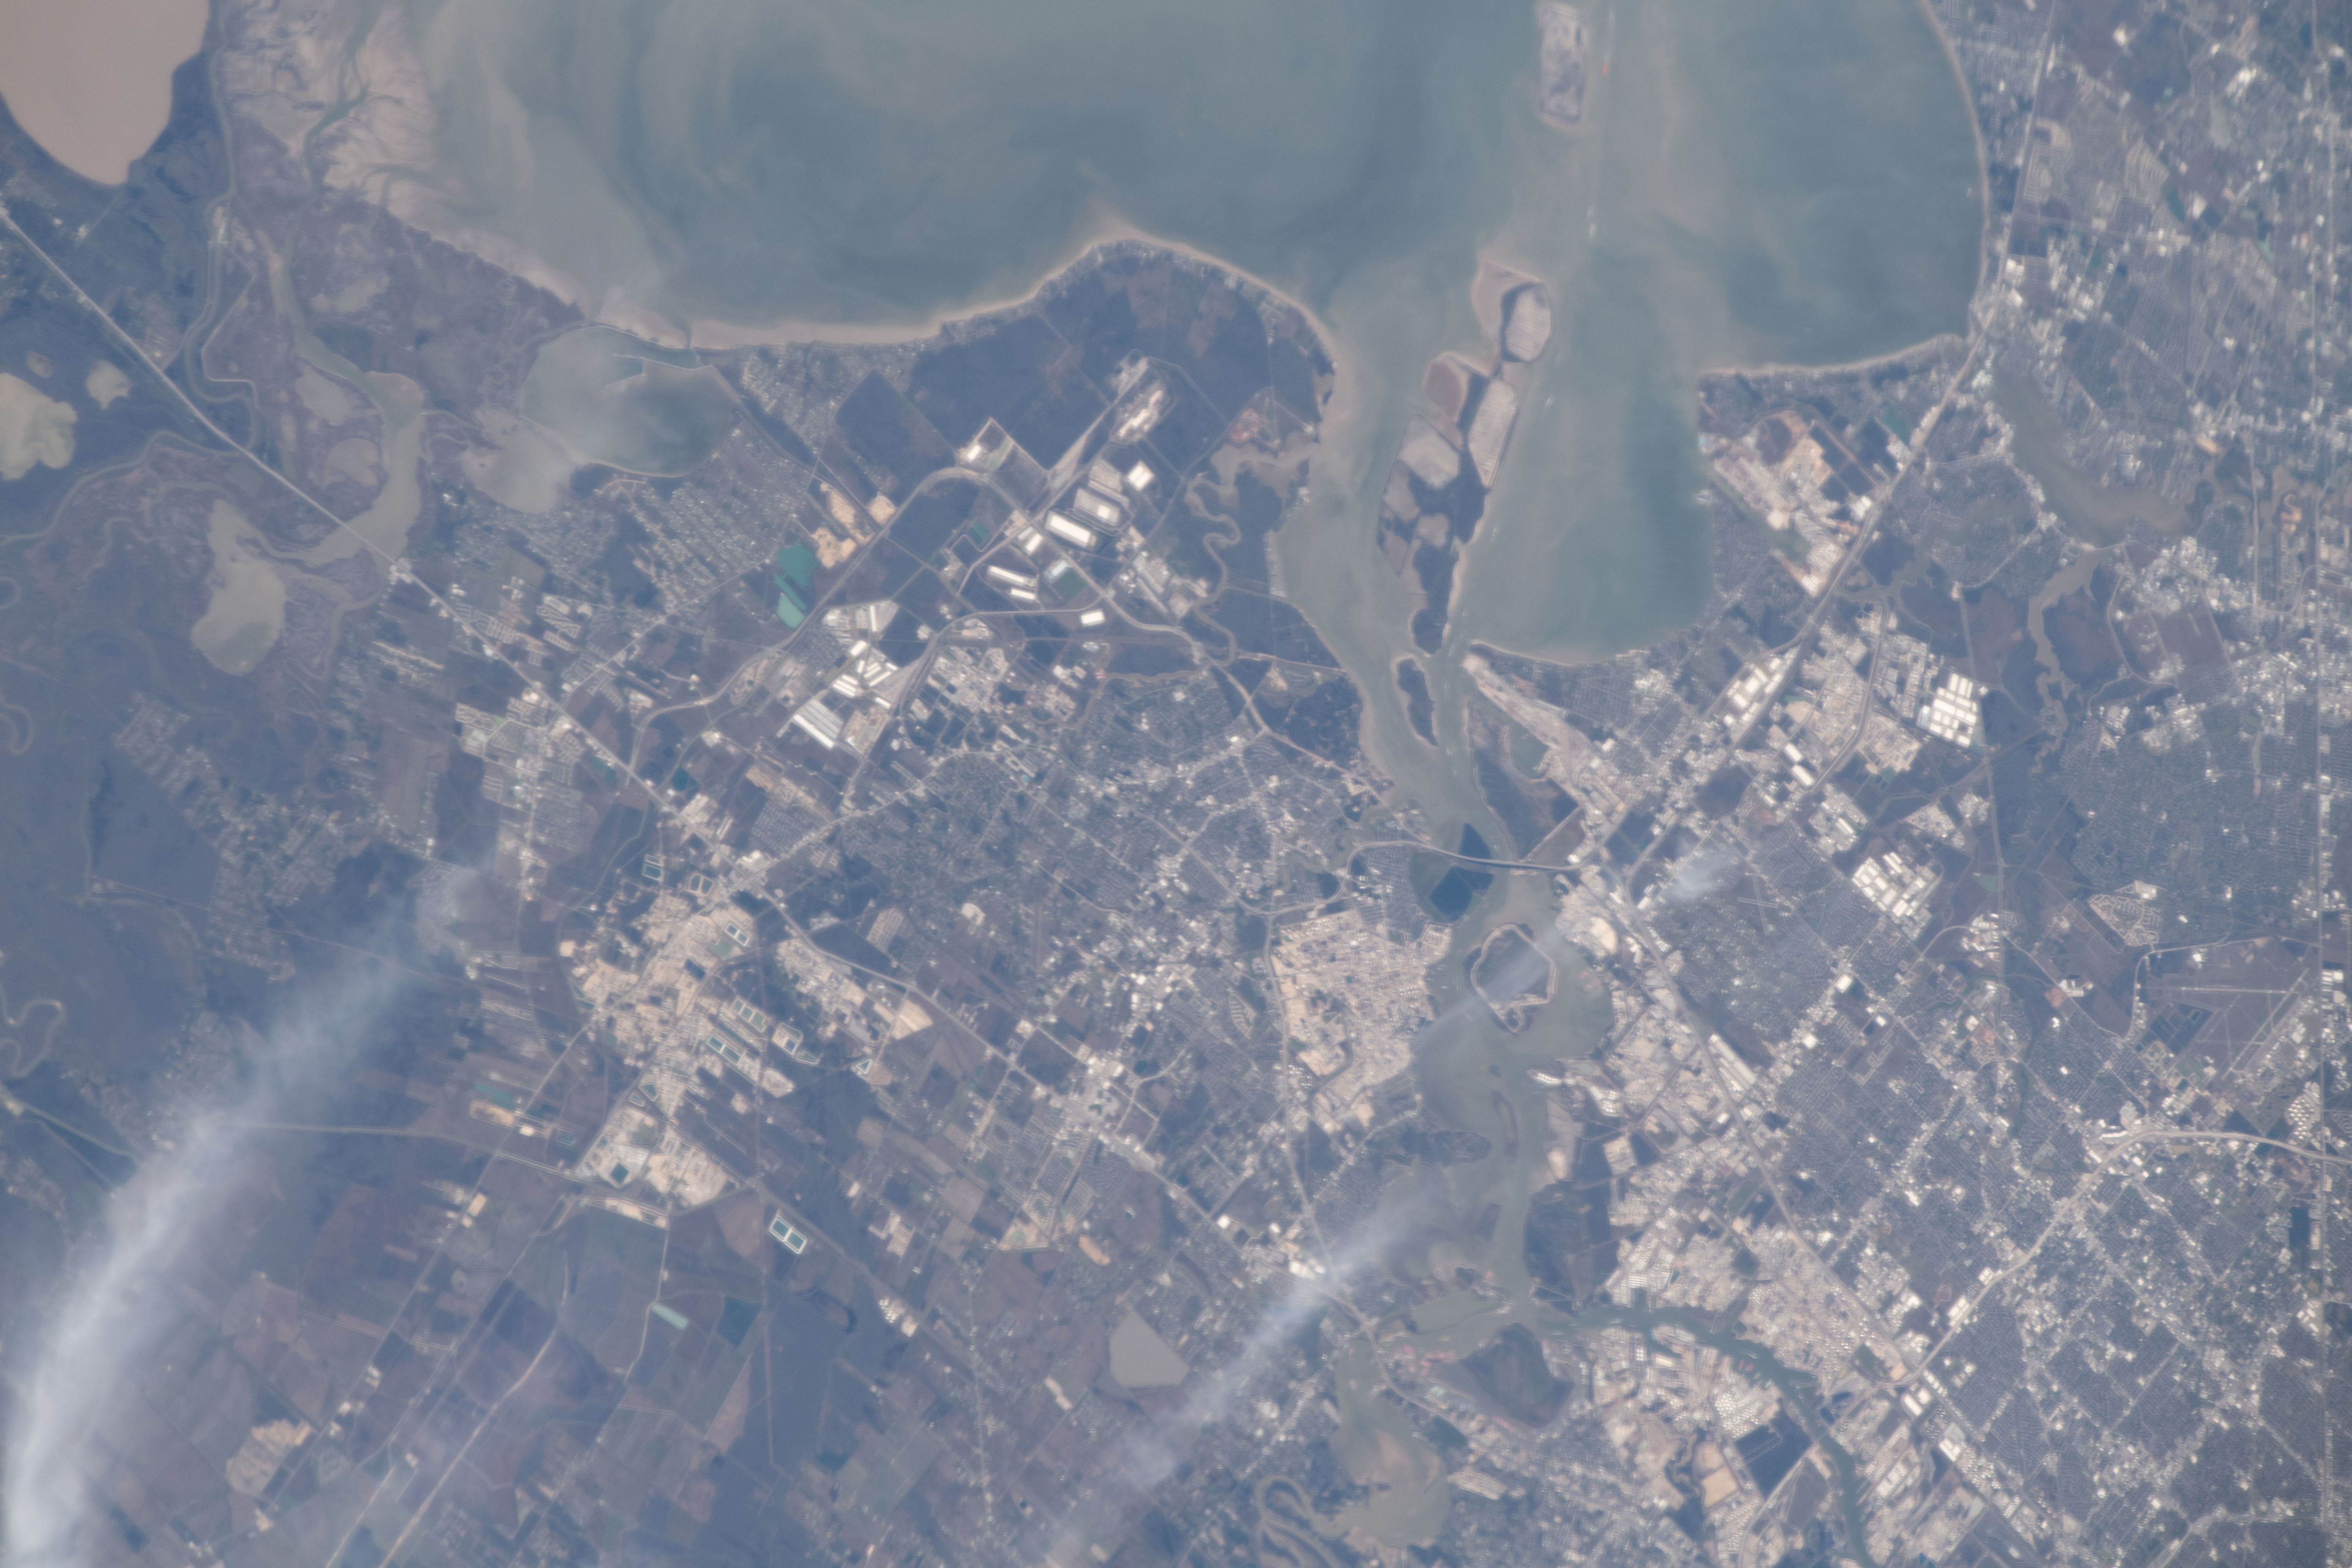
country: USA-TEXAS
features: TRINITY BAY, BAY CITY
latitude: 29.8
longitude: -95.0
